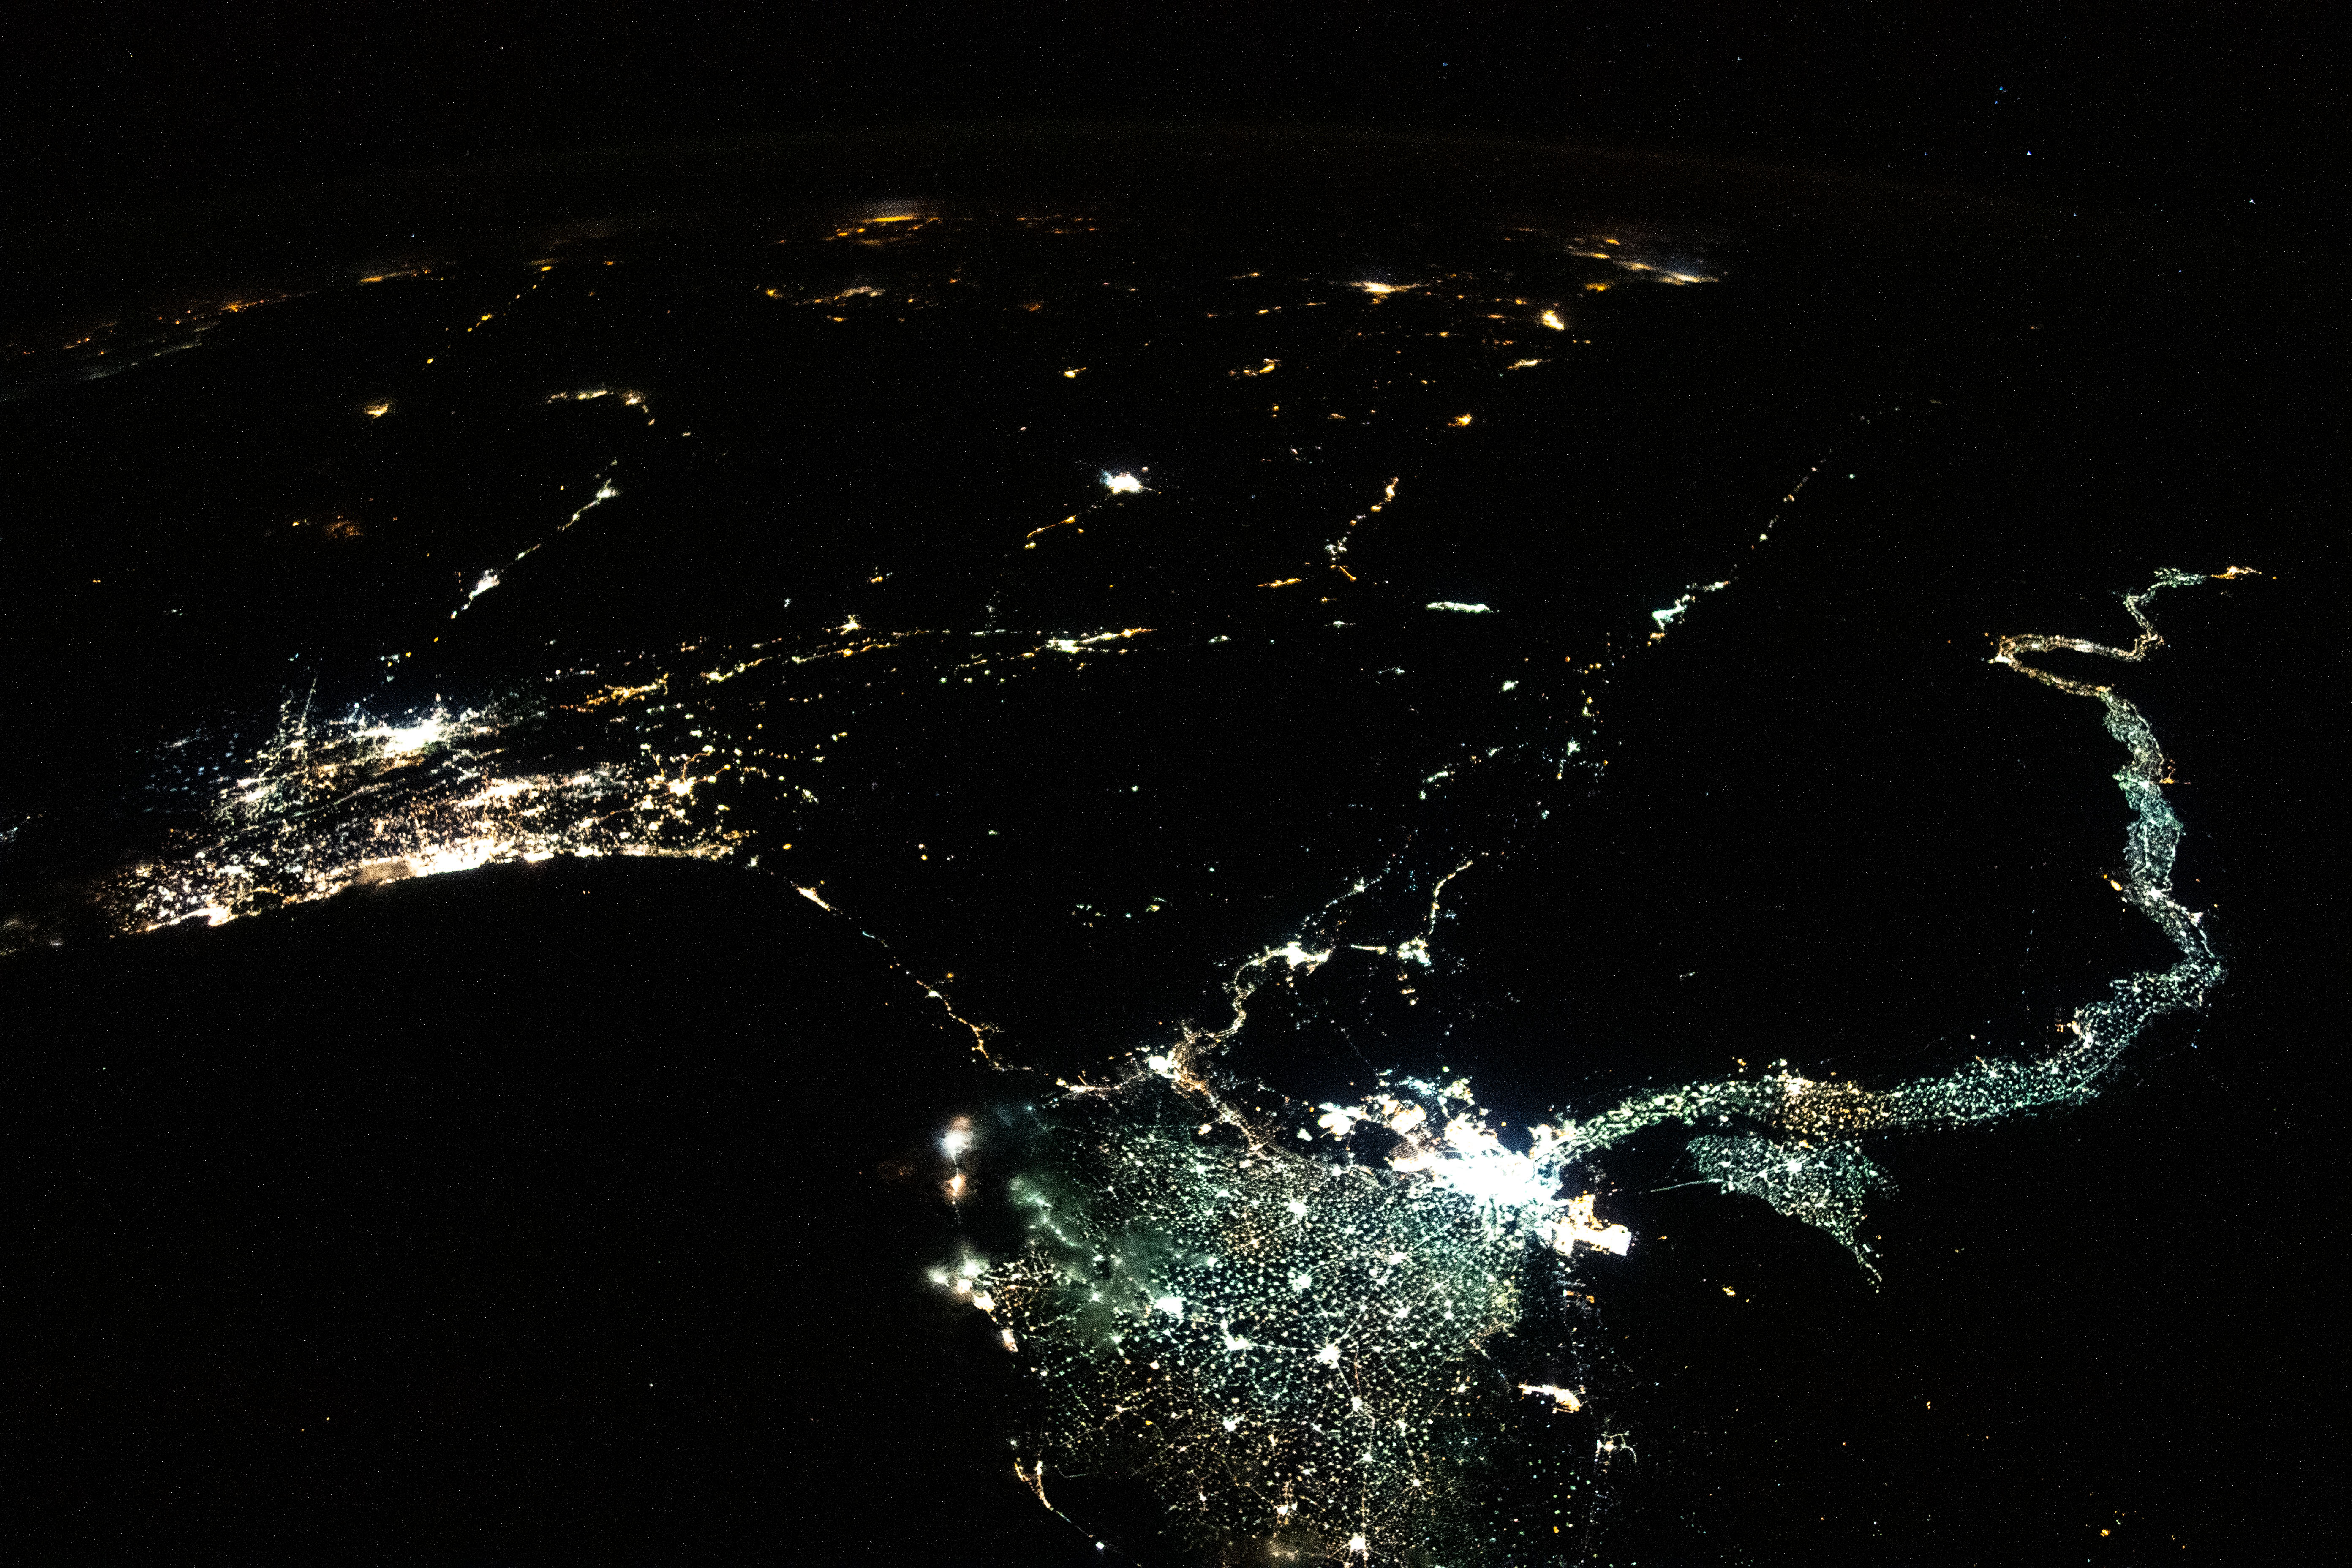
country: EGYPT
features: DARK EARTHOBS, NILE DELTA, GAZA STRIP
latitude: 28.5
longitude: 34.5
